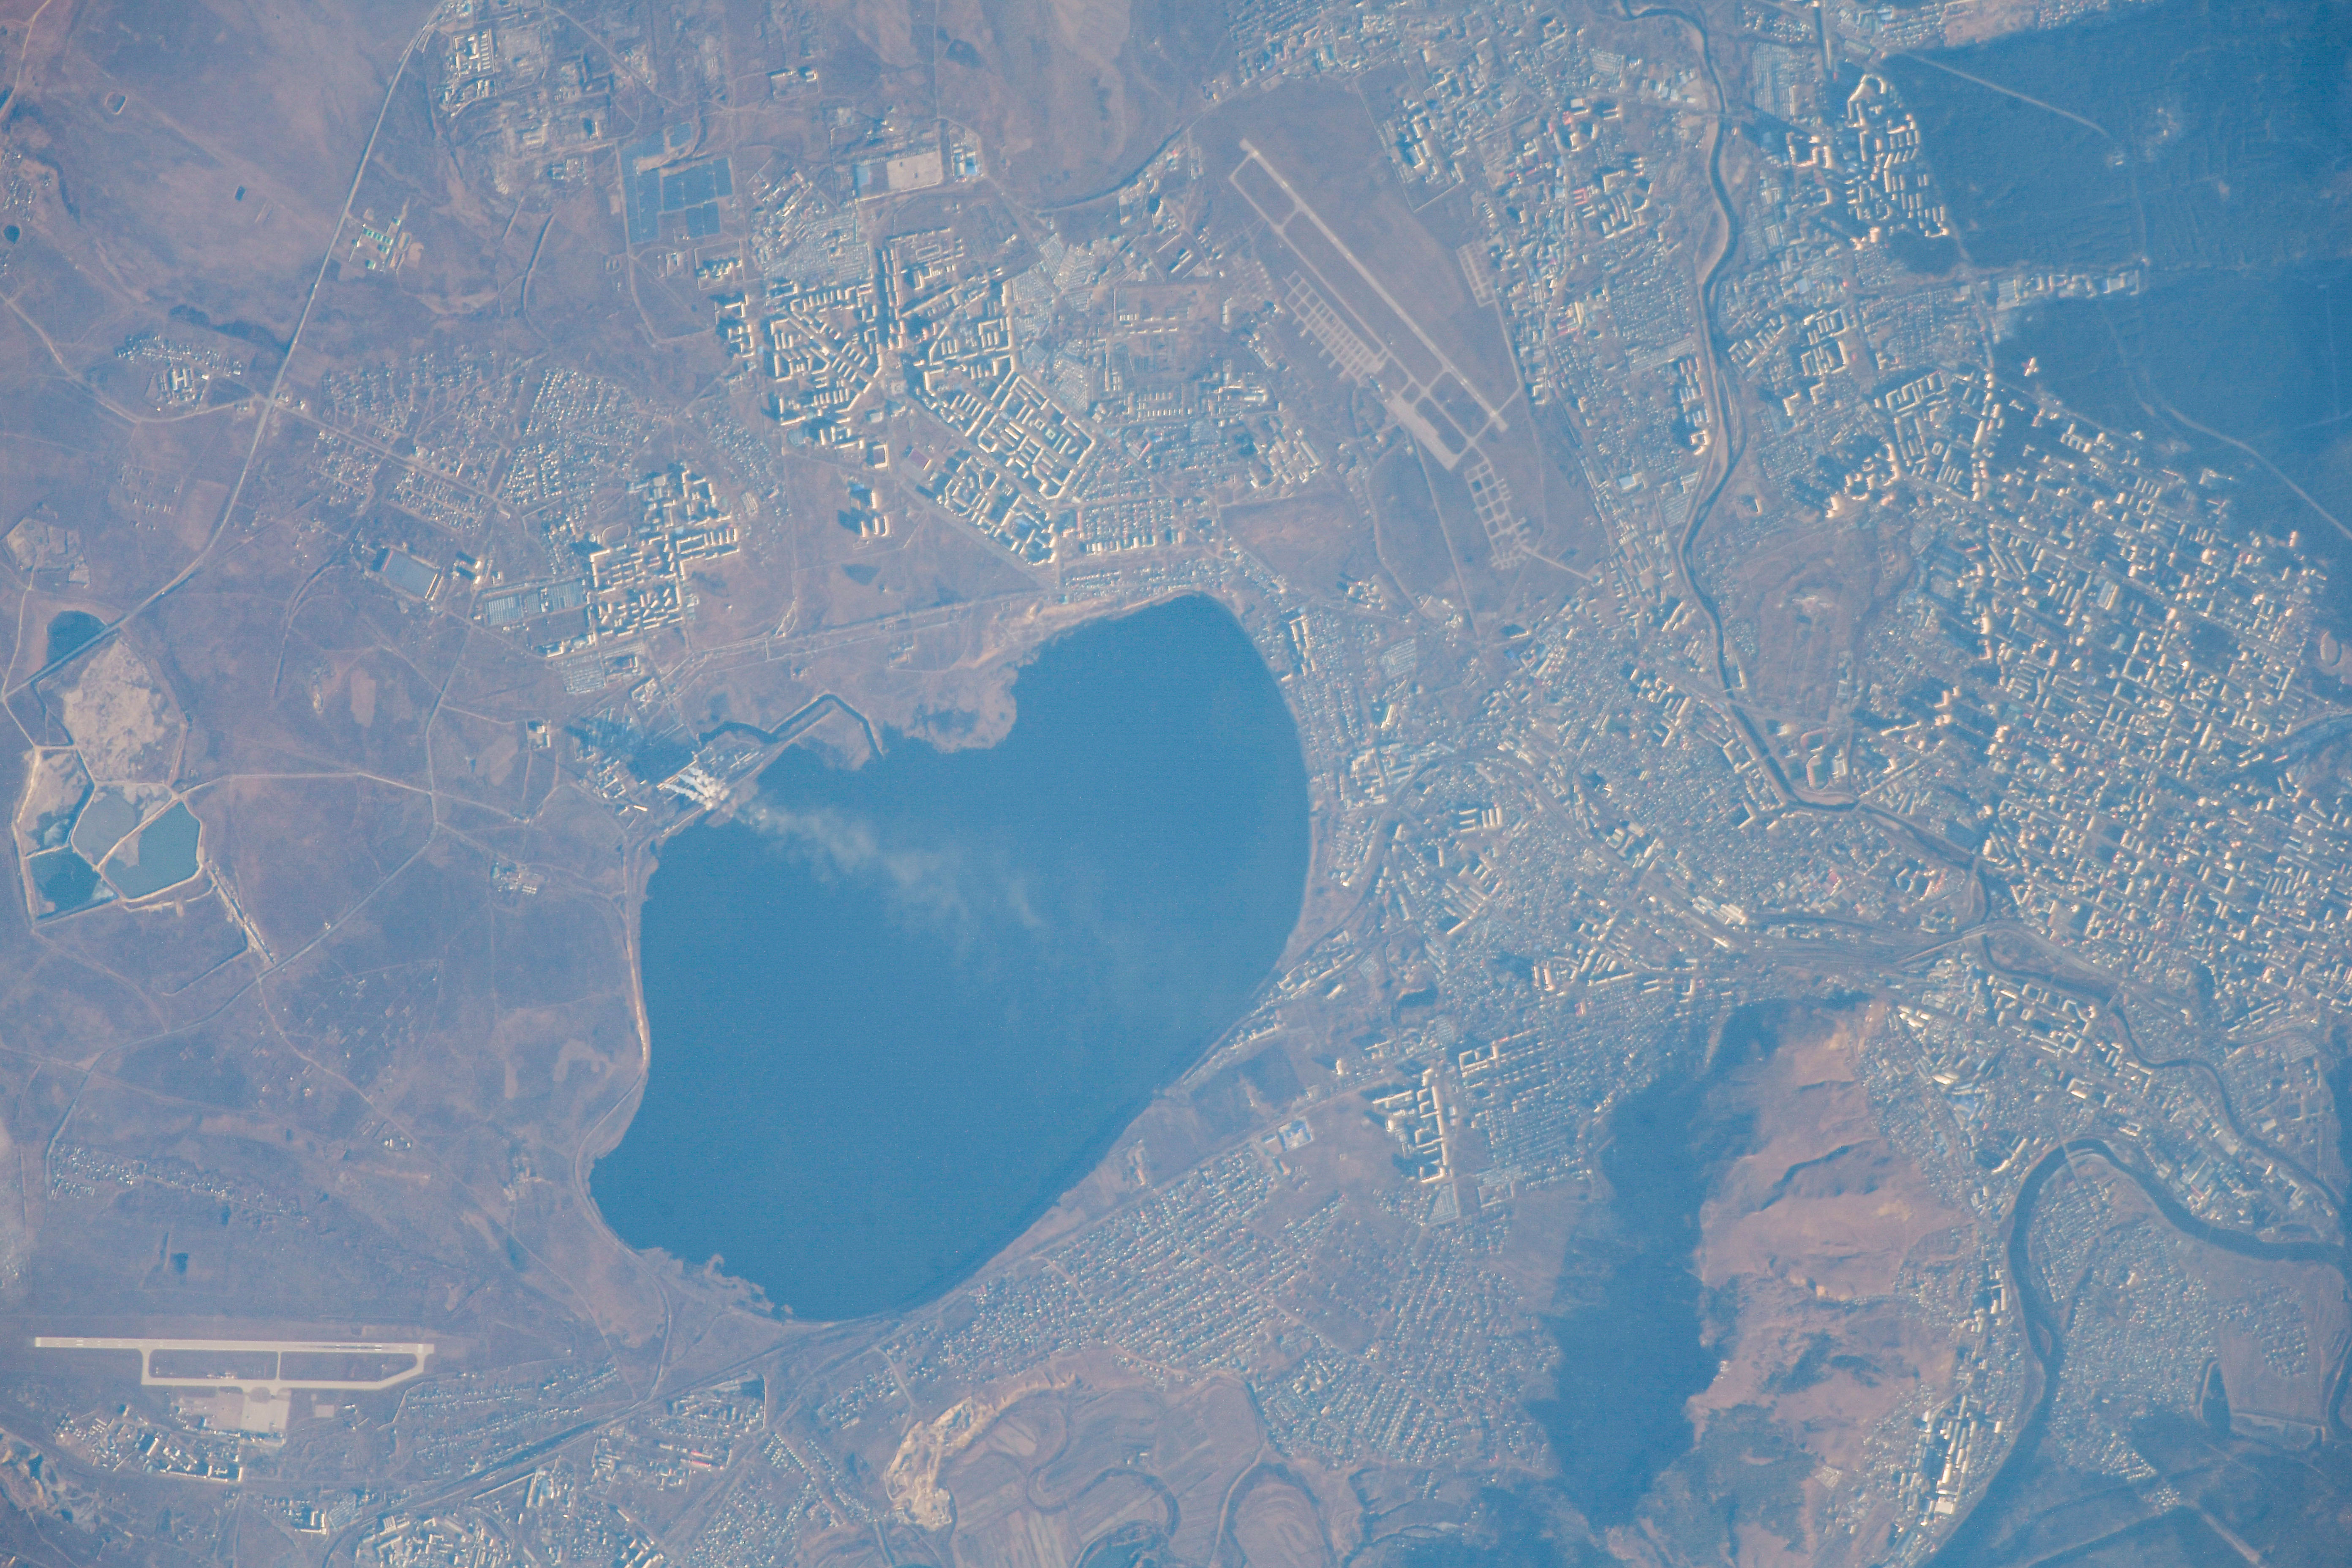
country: RUSSIAN FEDERATION
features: OZERO KENON, CHITA AIRPORT, CHITA, CHITA NORTHWEST AIR BASE
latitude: 52.0
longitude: 113.4
